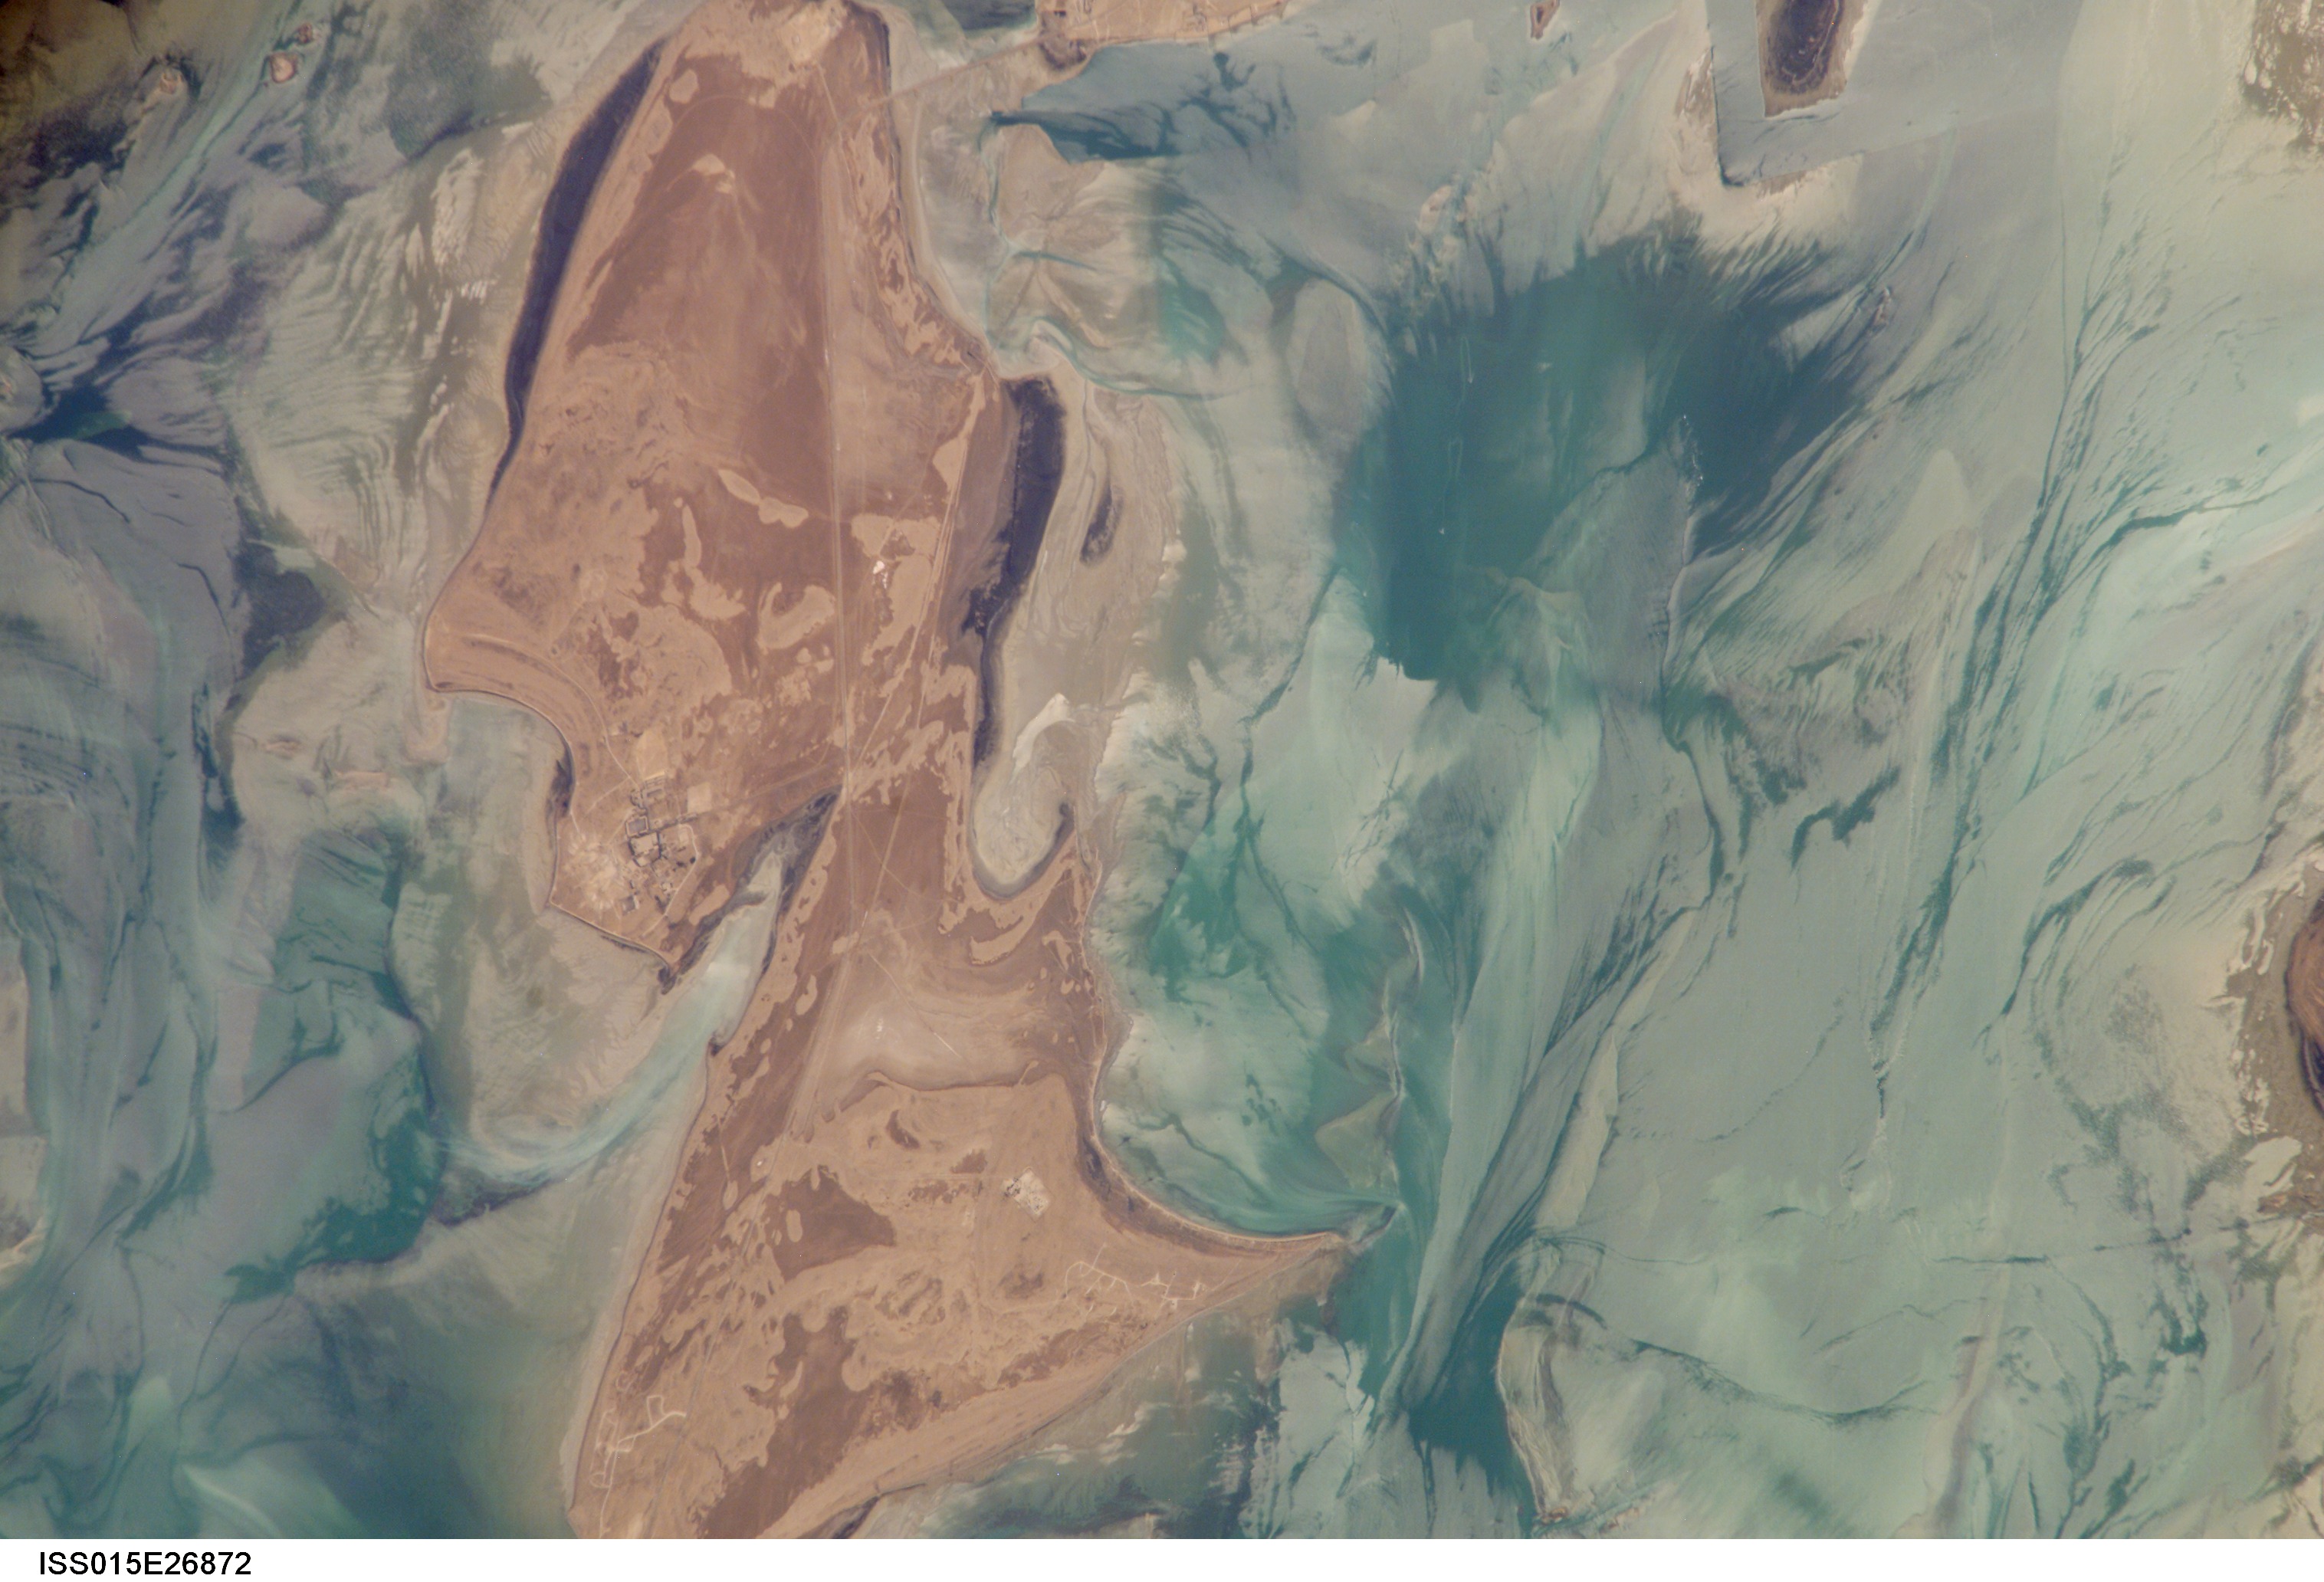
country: SAUDI ARABIA
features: BATINAH I., GLINT, CHAN., I.
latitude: 27.2
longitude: 49.5
